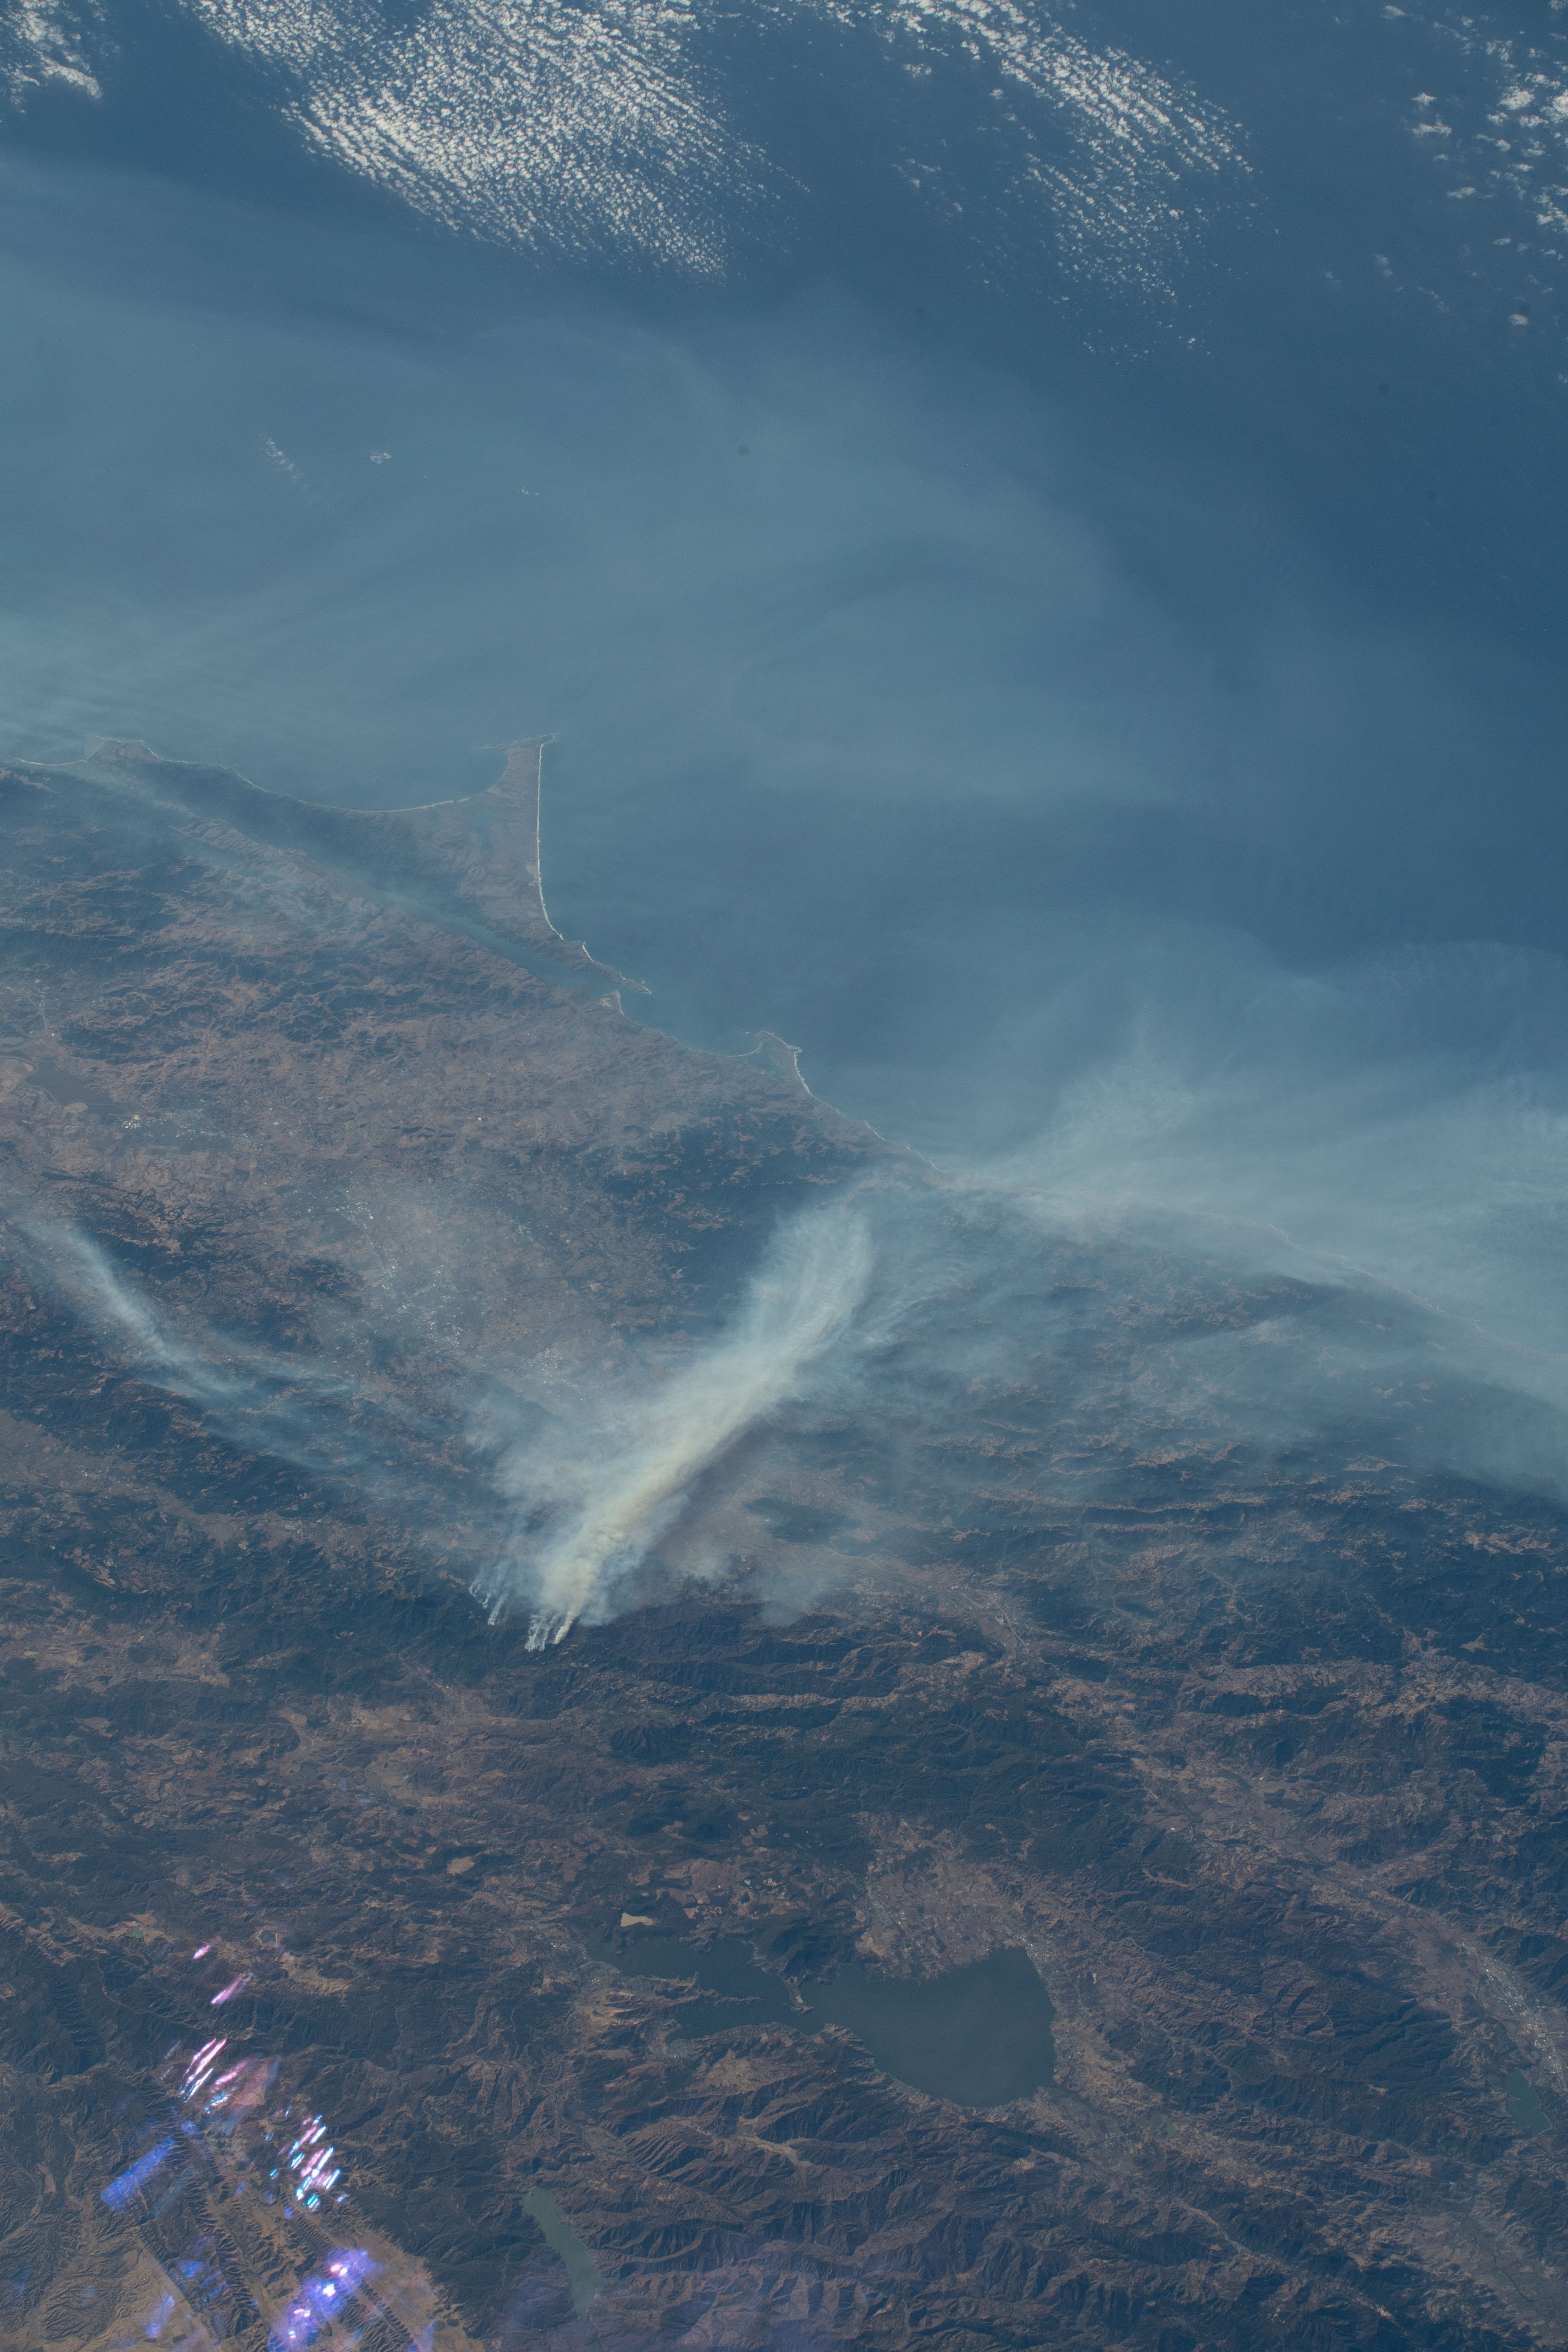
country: USA-CALIFORNIA
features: CLEAR LAKE, CHIMNEY ROCK
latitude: 38.4
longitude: -123.1
